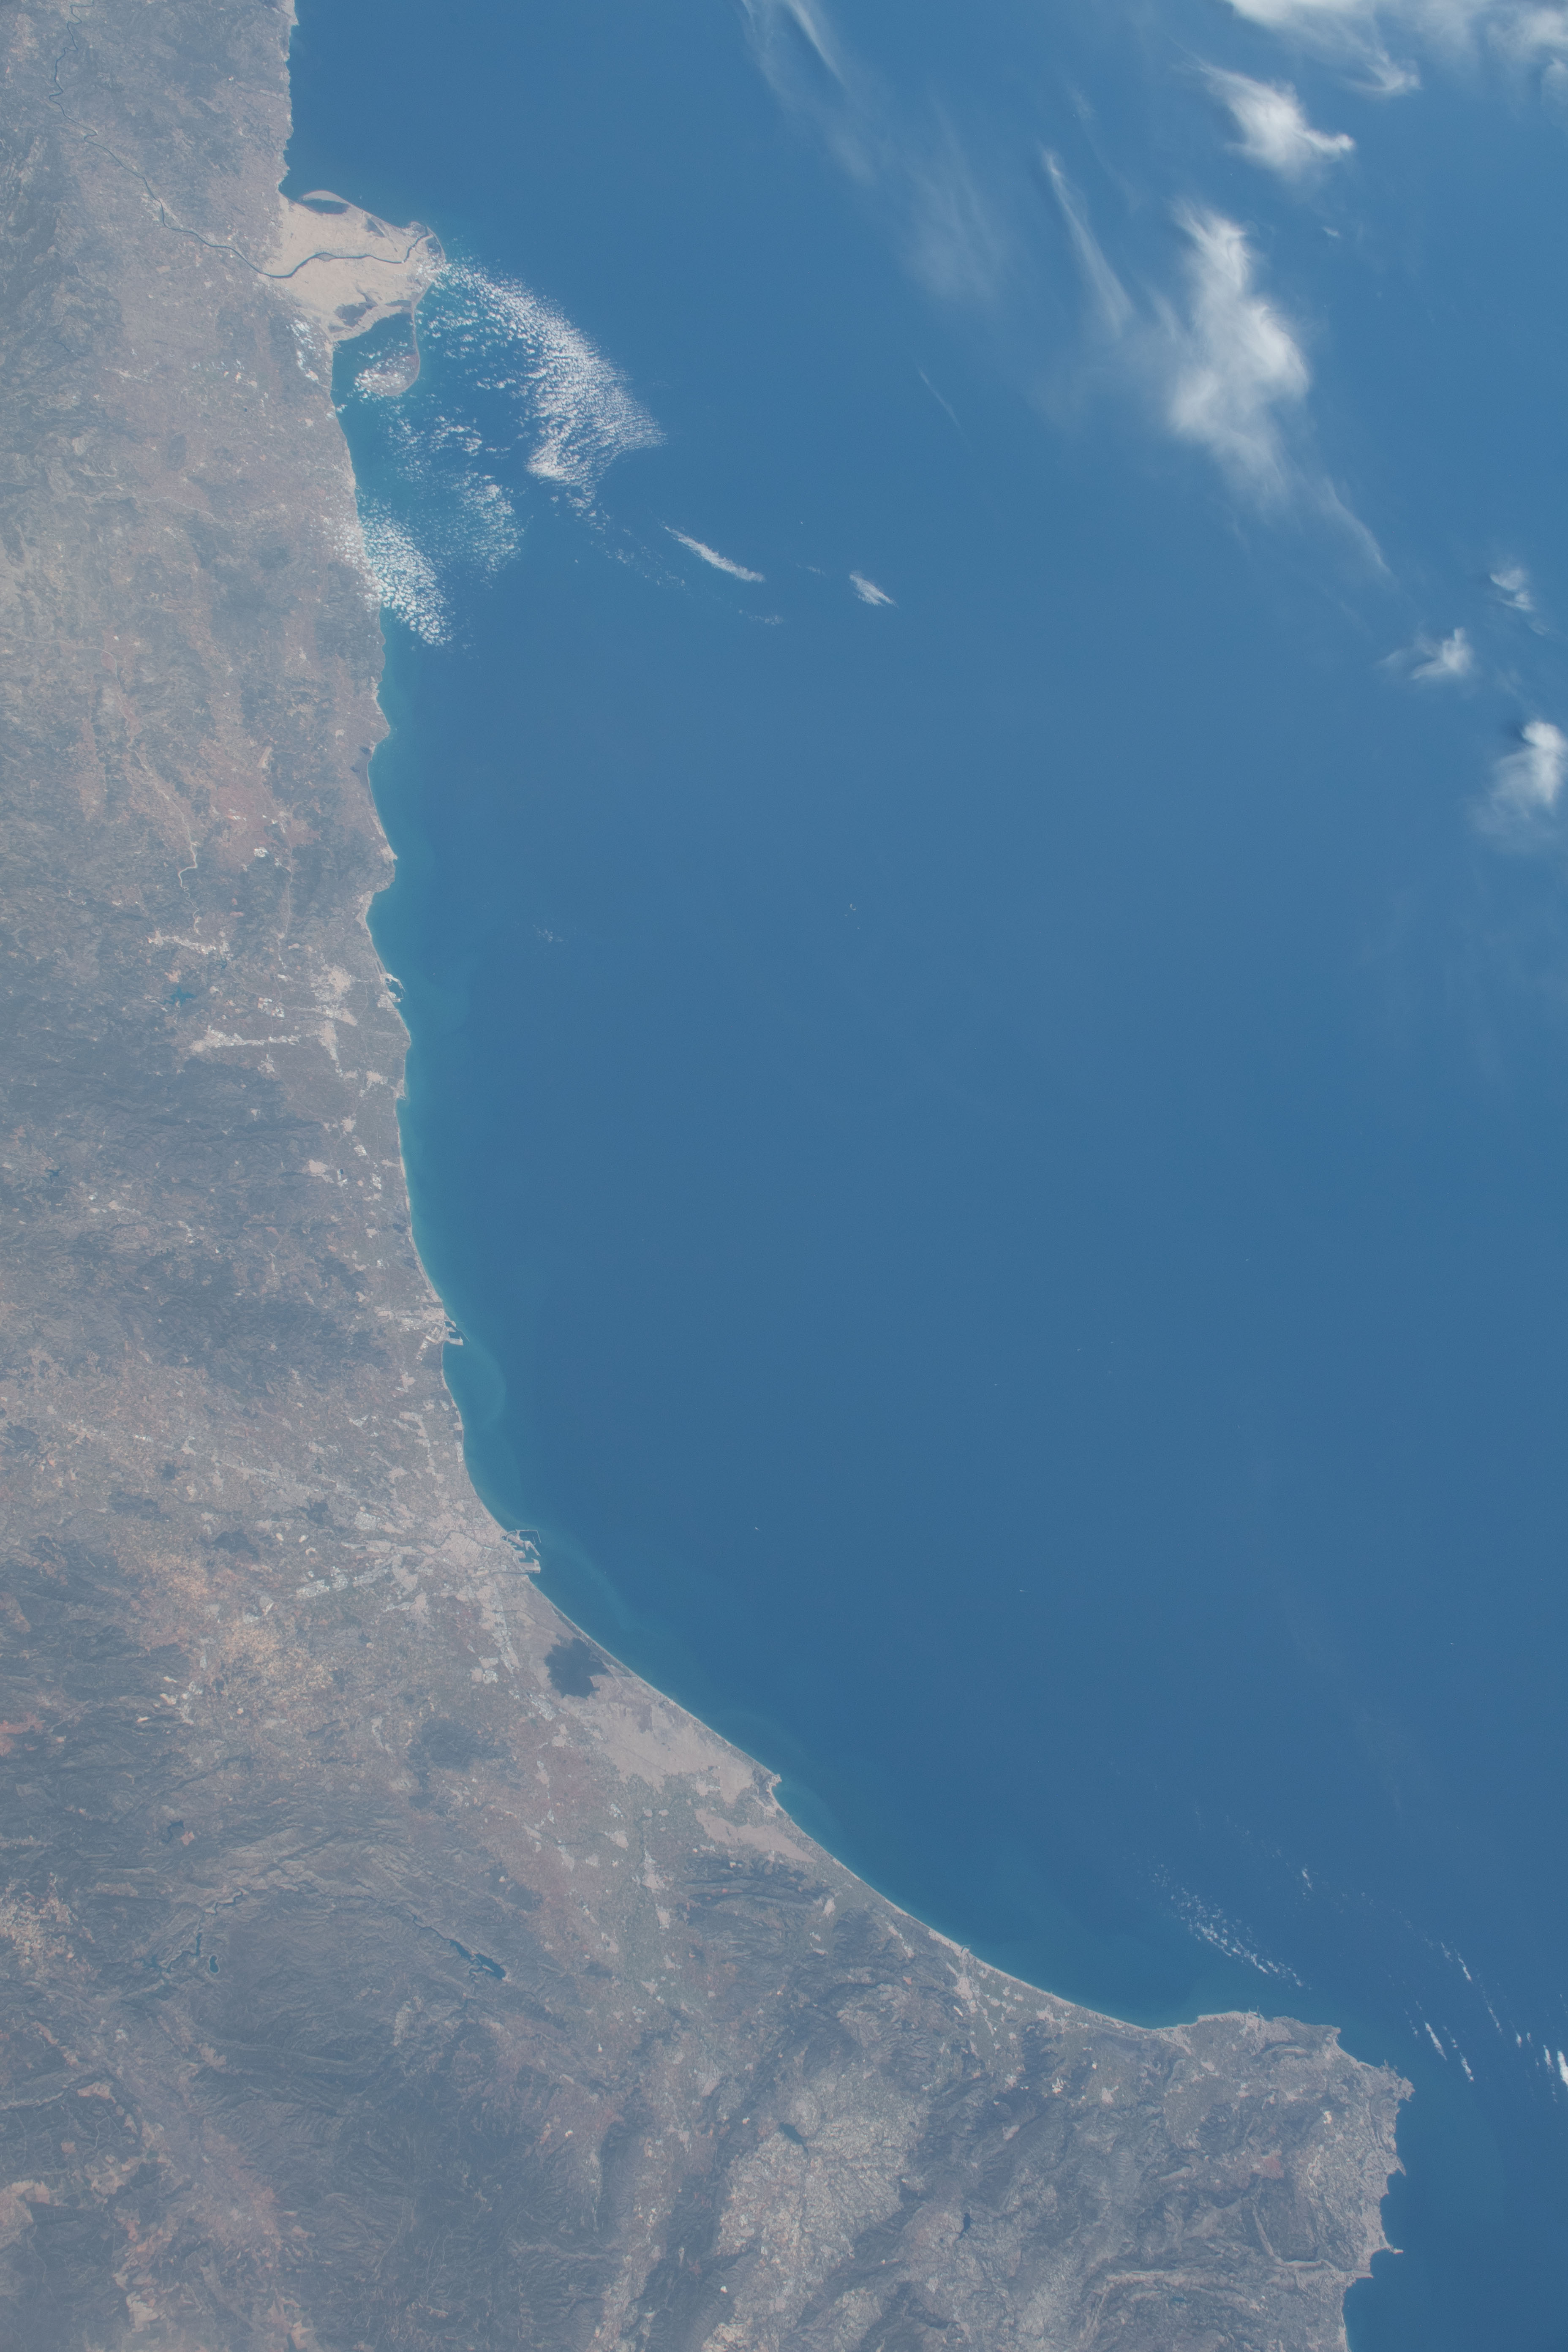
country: SPAIN
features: MEDITERRANEAN SEA
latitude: 39.8
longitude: 0.6
